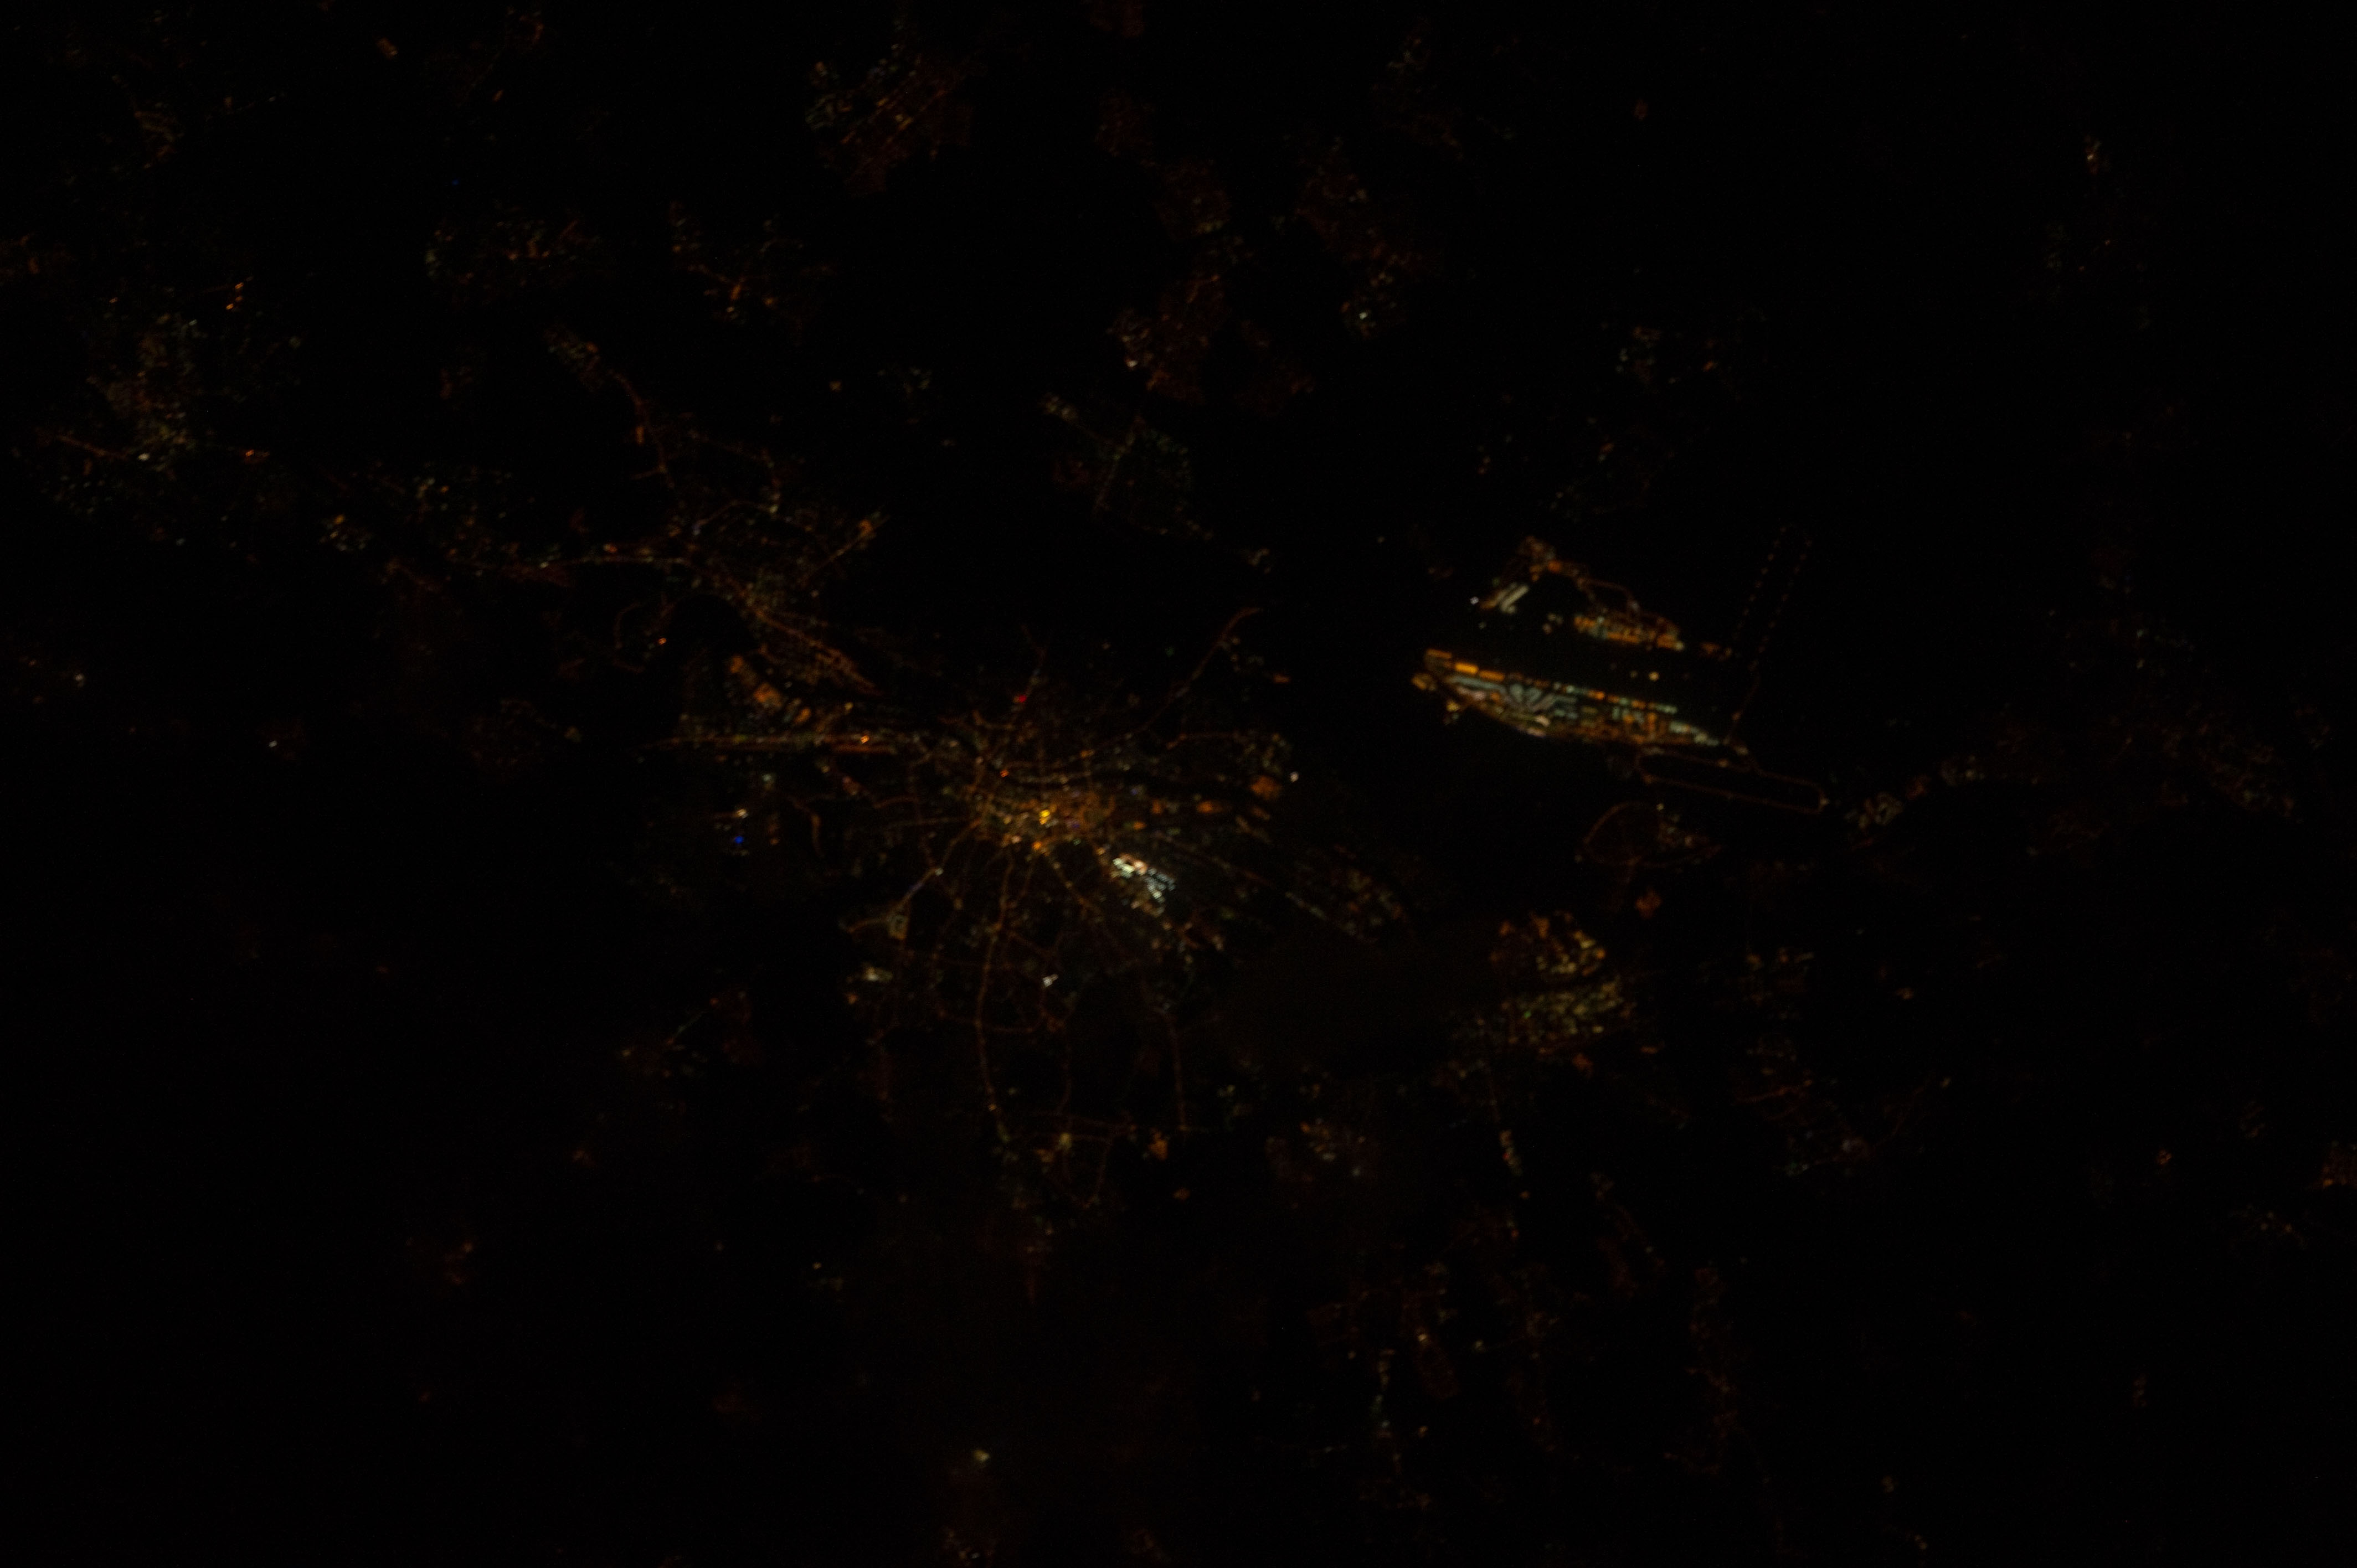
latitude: 50.0
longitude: 8.6
